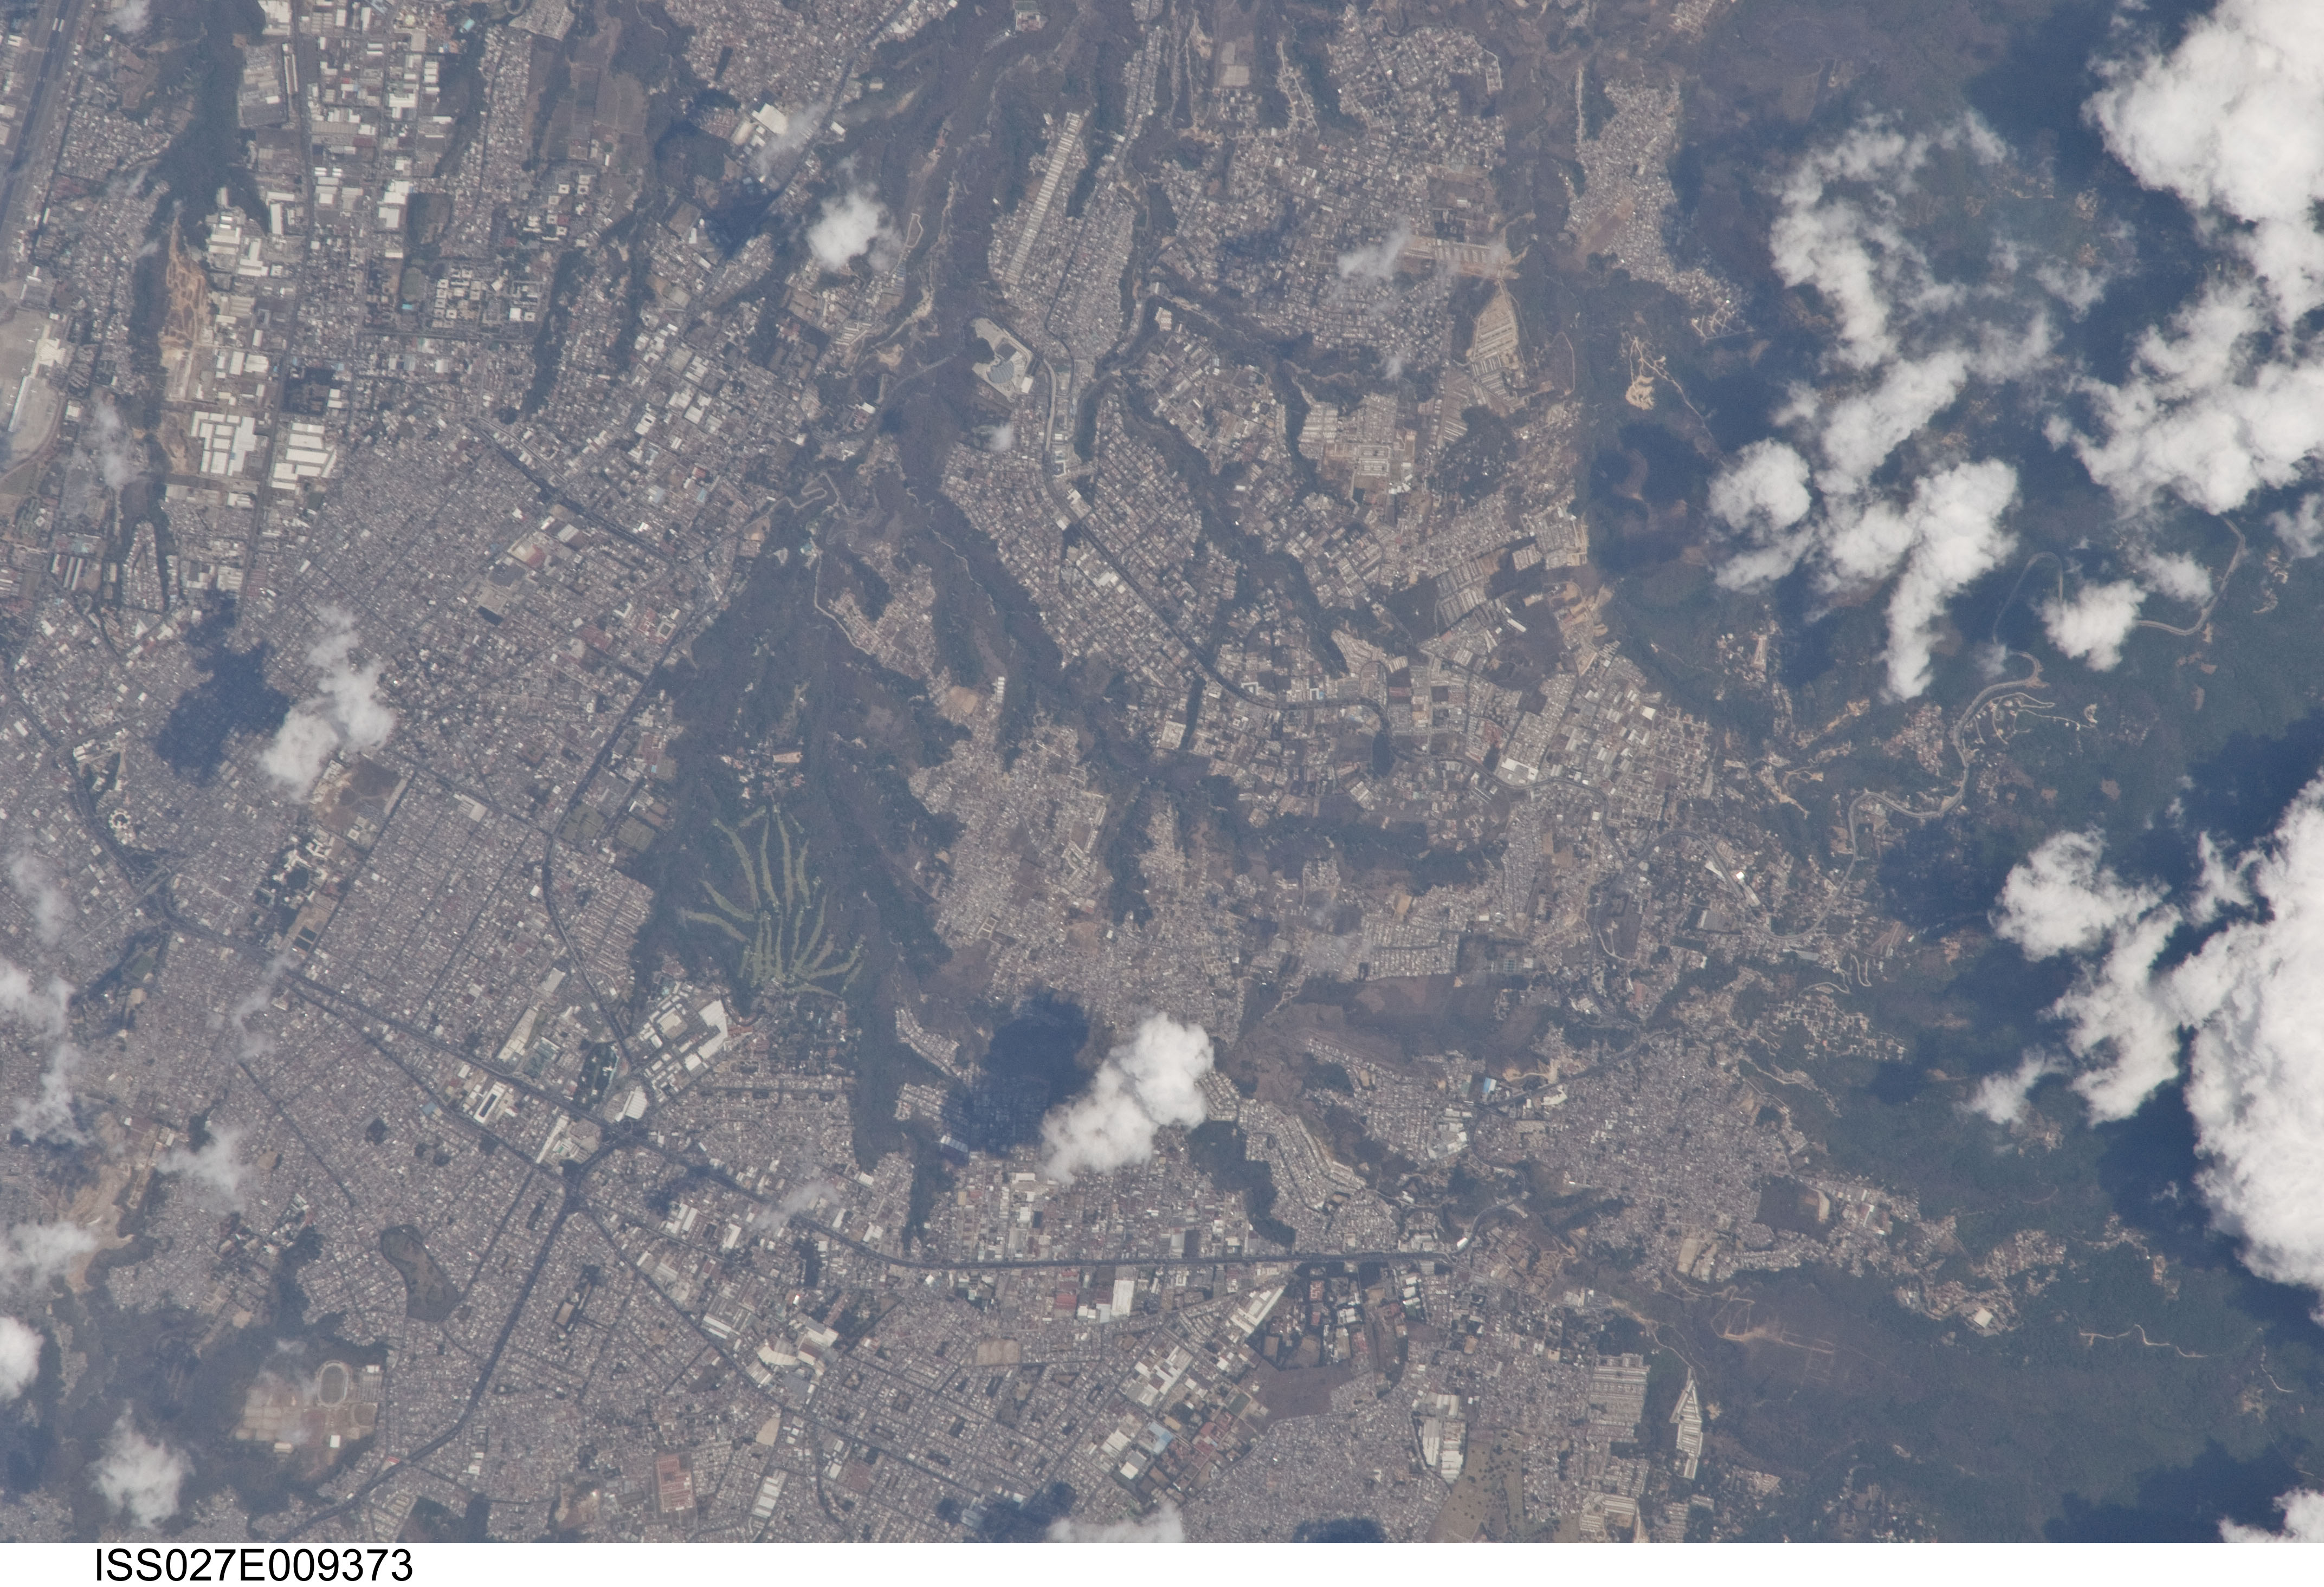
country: GUATEMALA
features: WESTERN GUATAMALA CITY
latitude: 14.6
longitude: -90.6
